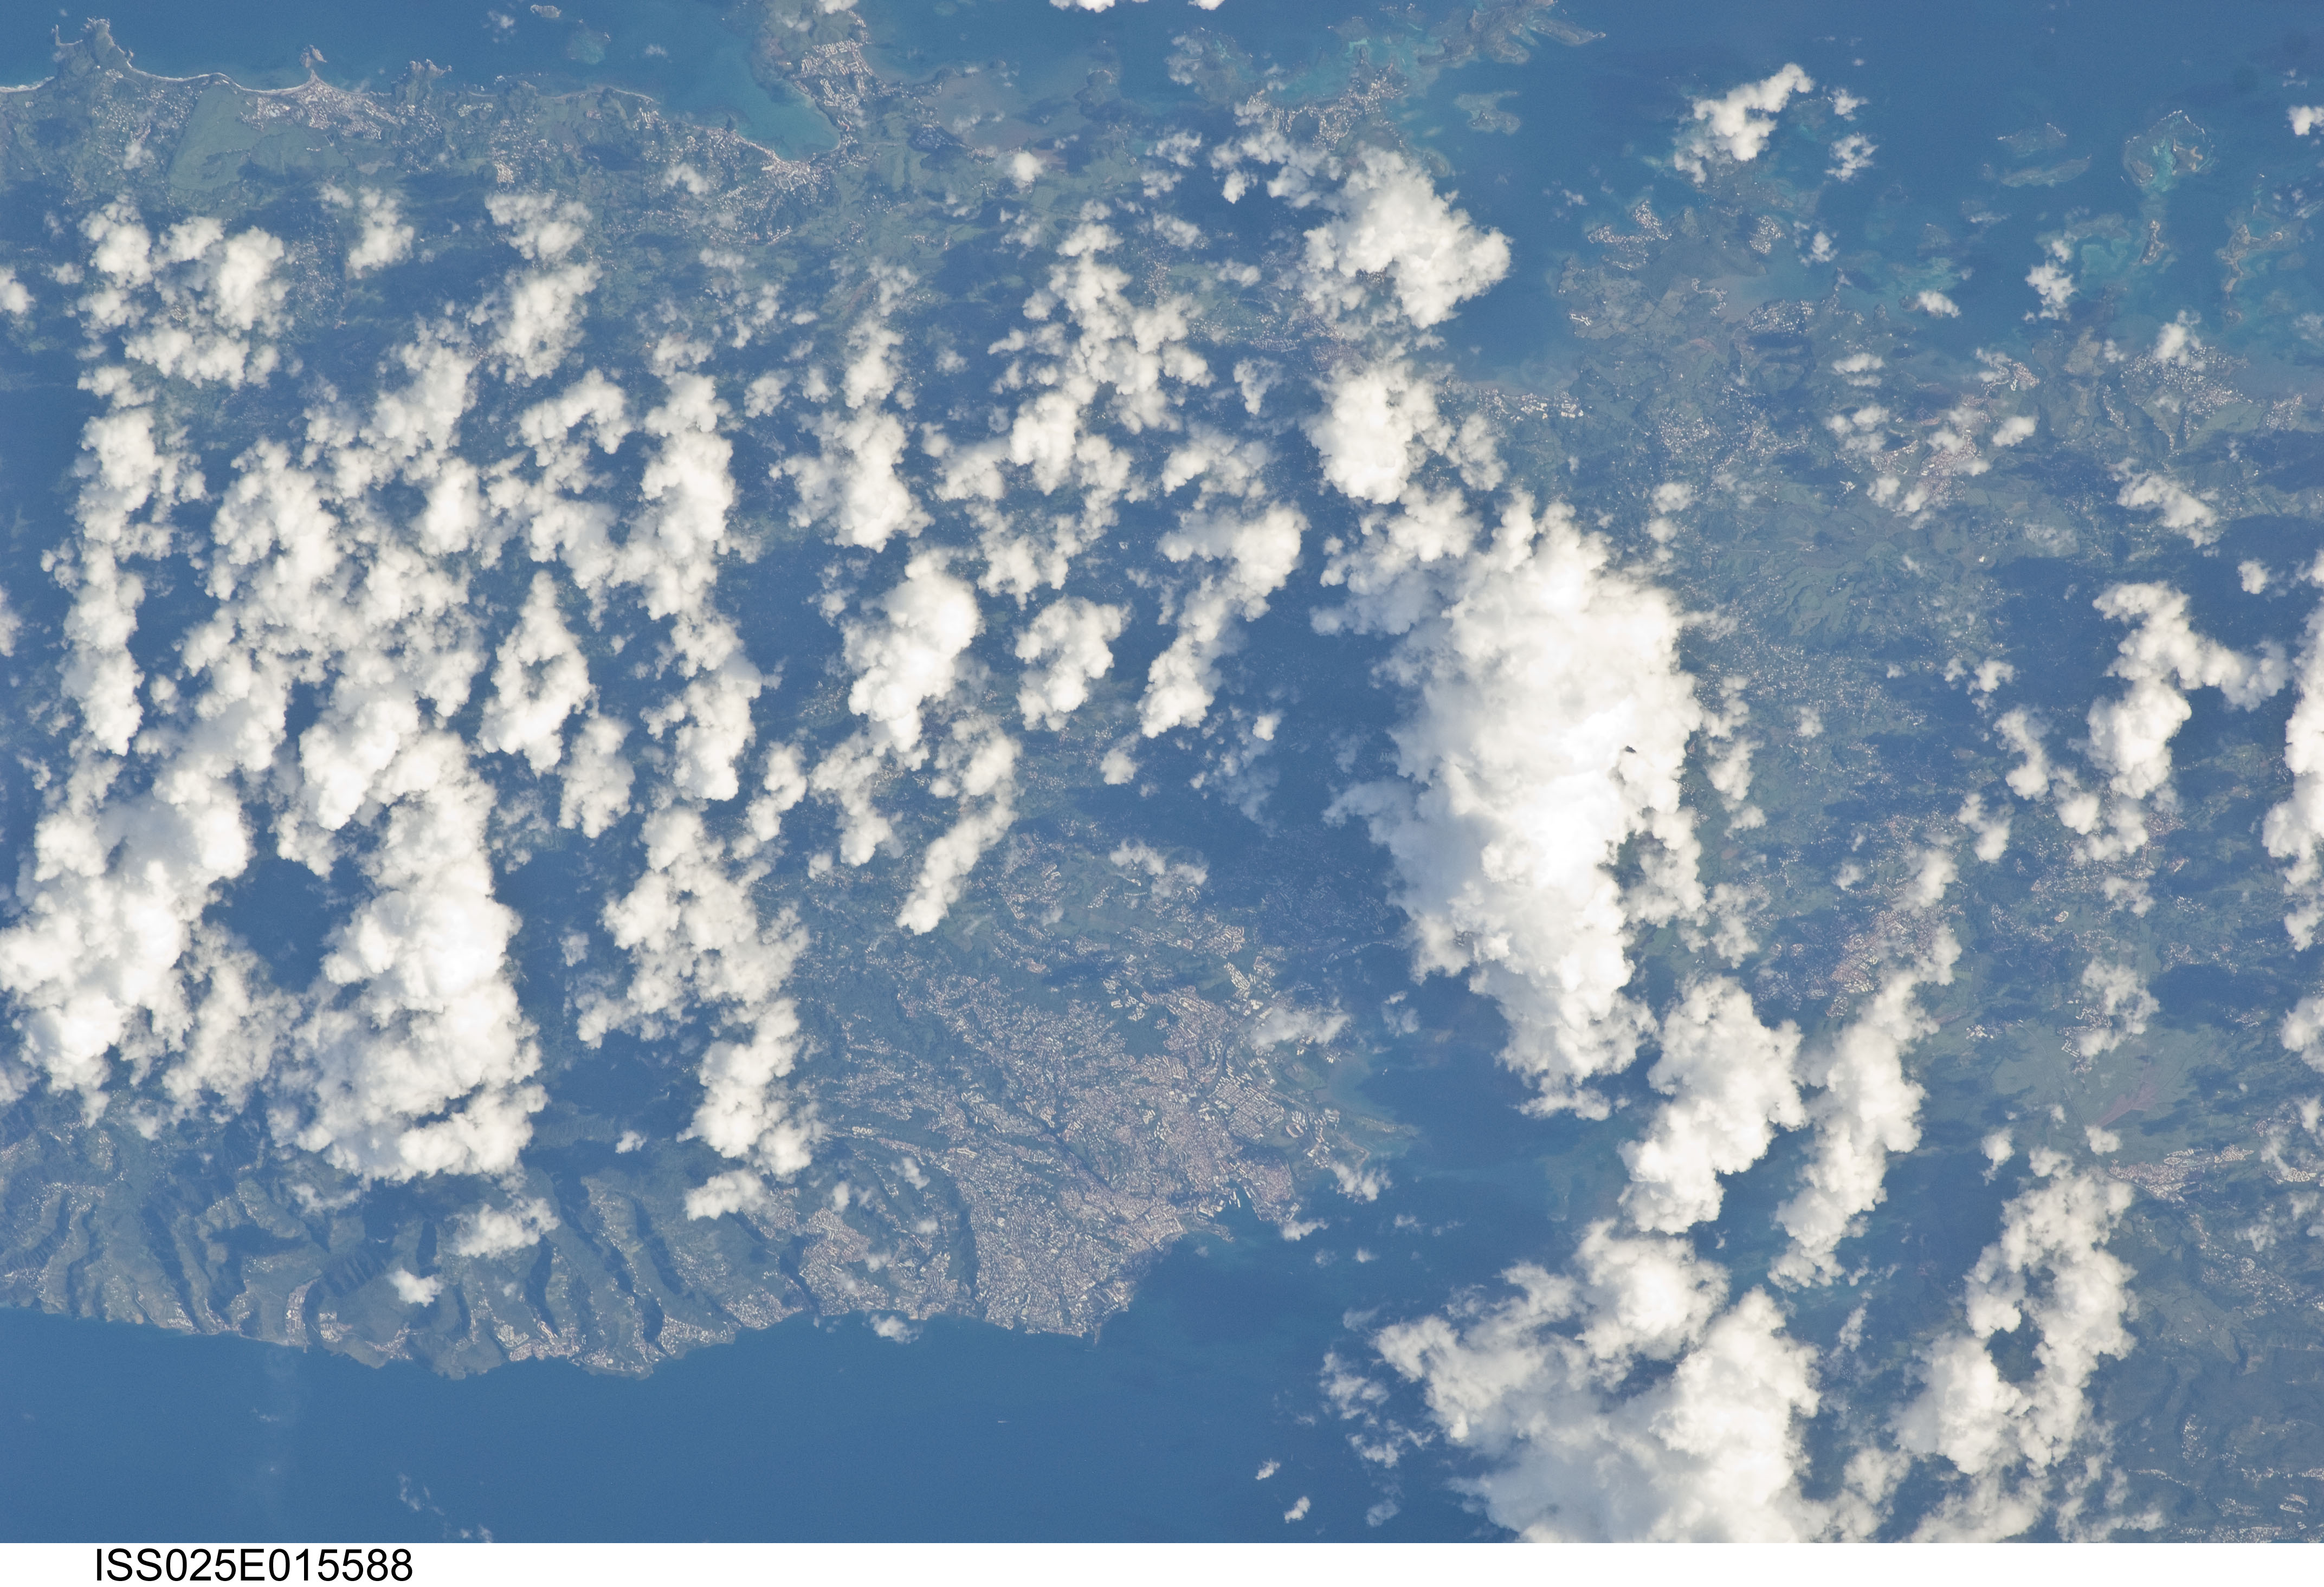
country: LESSER ANTILLES
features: CENTRAL MARTINIQUE, COASTS, FORT-DE-FRANCE, HILLS, RAVINES, REEFS, TOWNS
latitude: 14.7
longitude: -61.0
